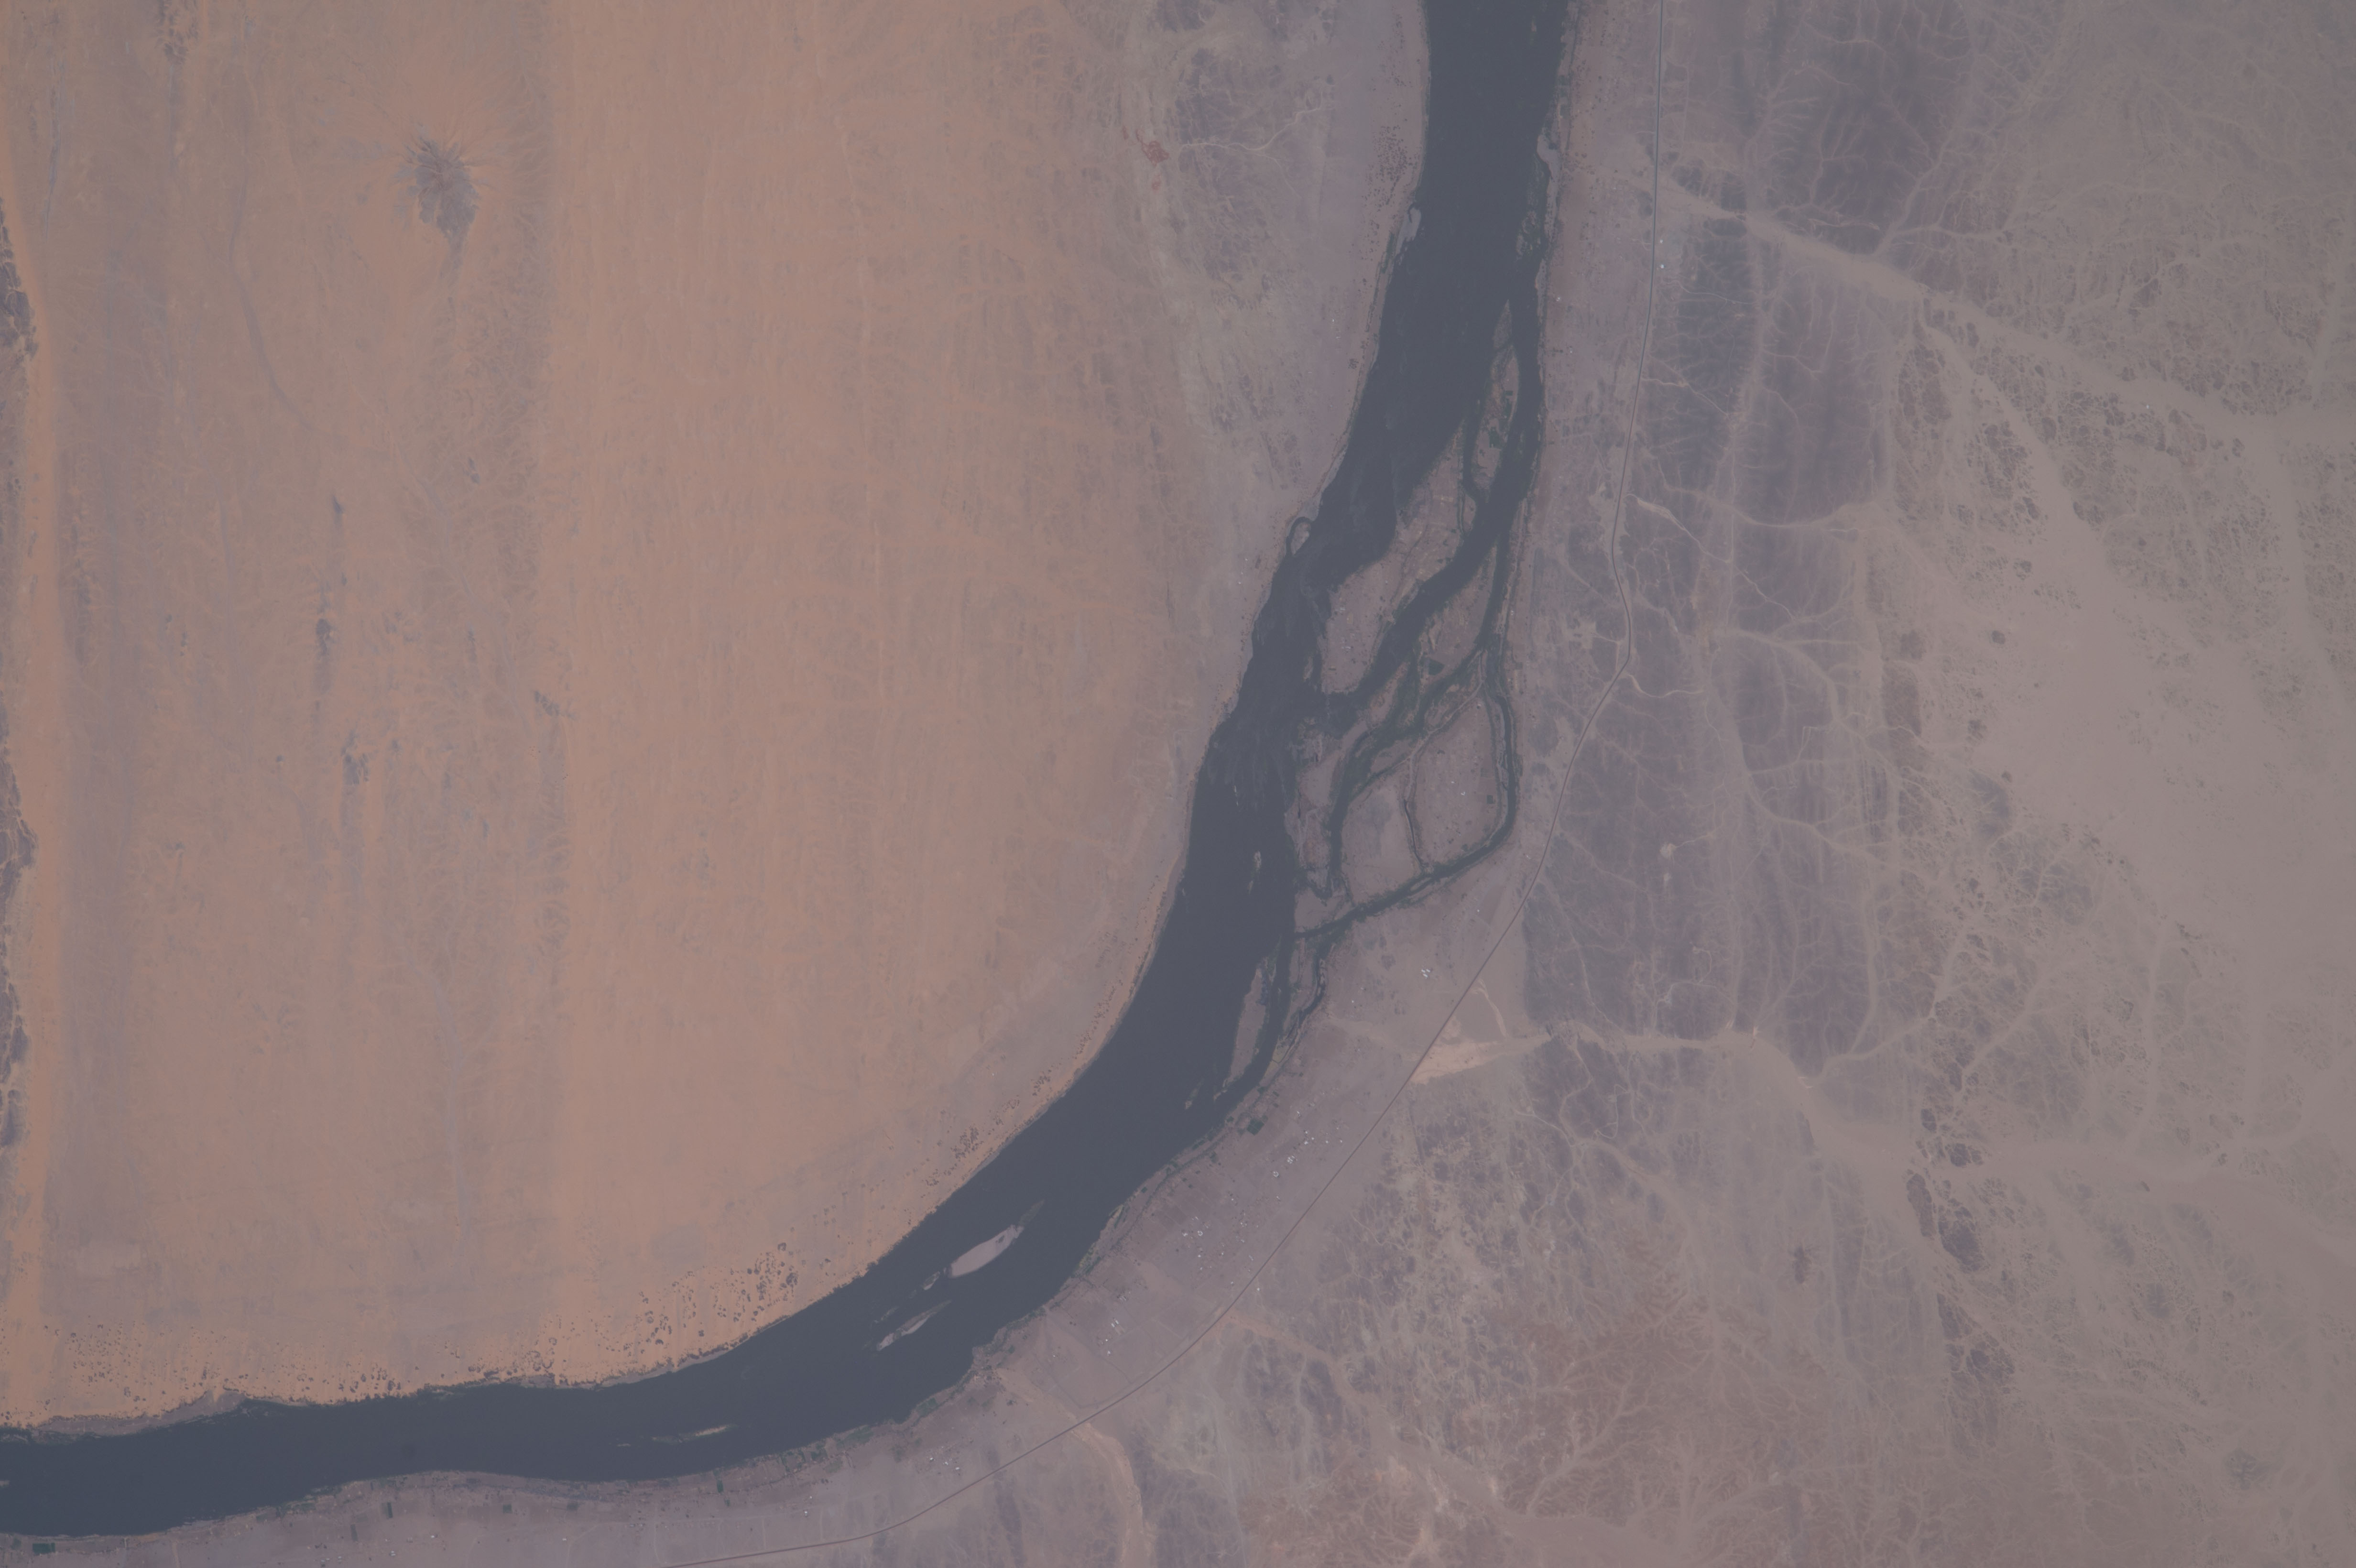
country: SUDAN
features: NUBIAN DESERT, NILE RIVER, NORTHERN, KOSHA, MOGRAKKA EAST
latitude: 20.9
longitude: 30.5
